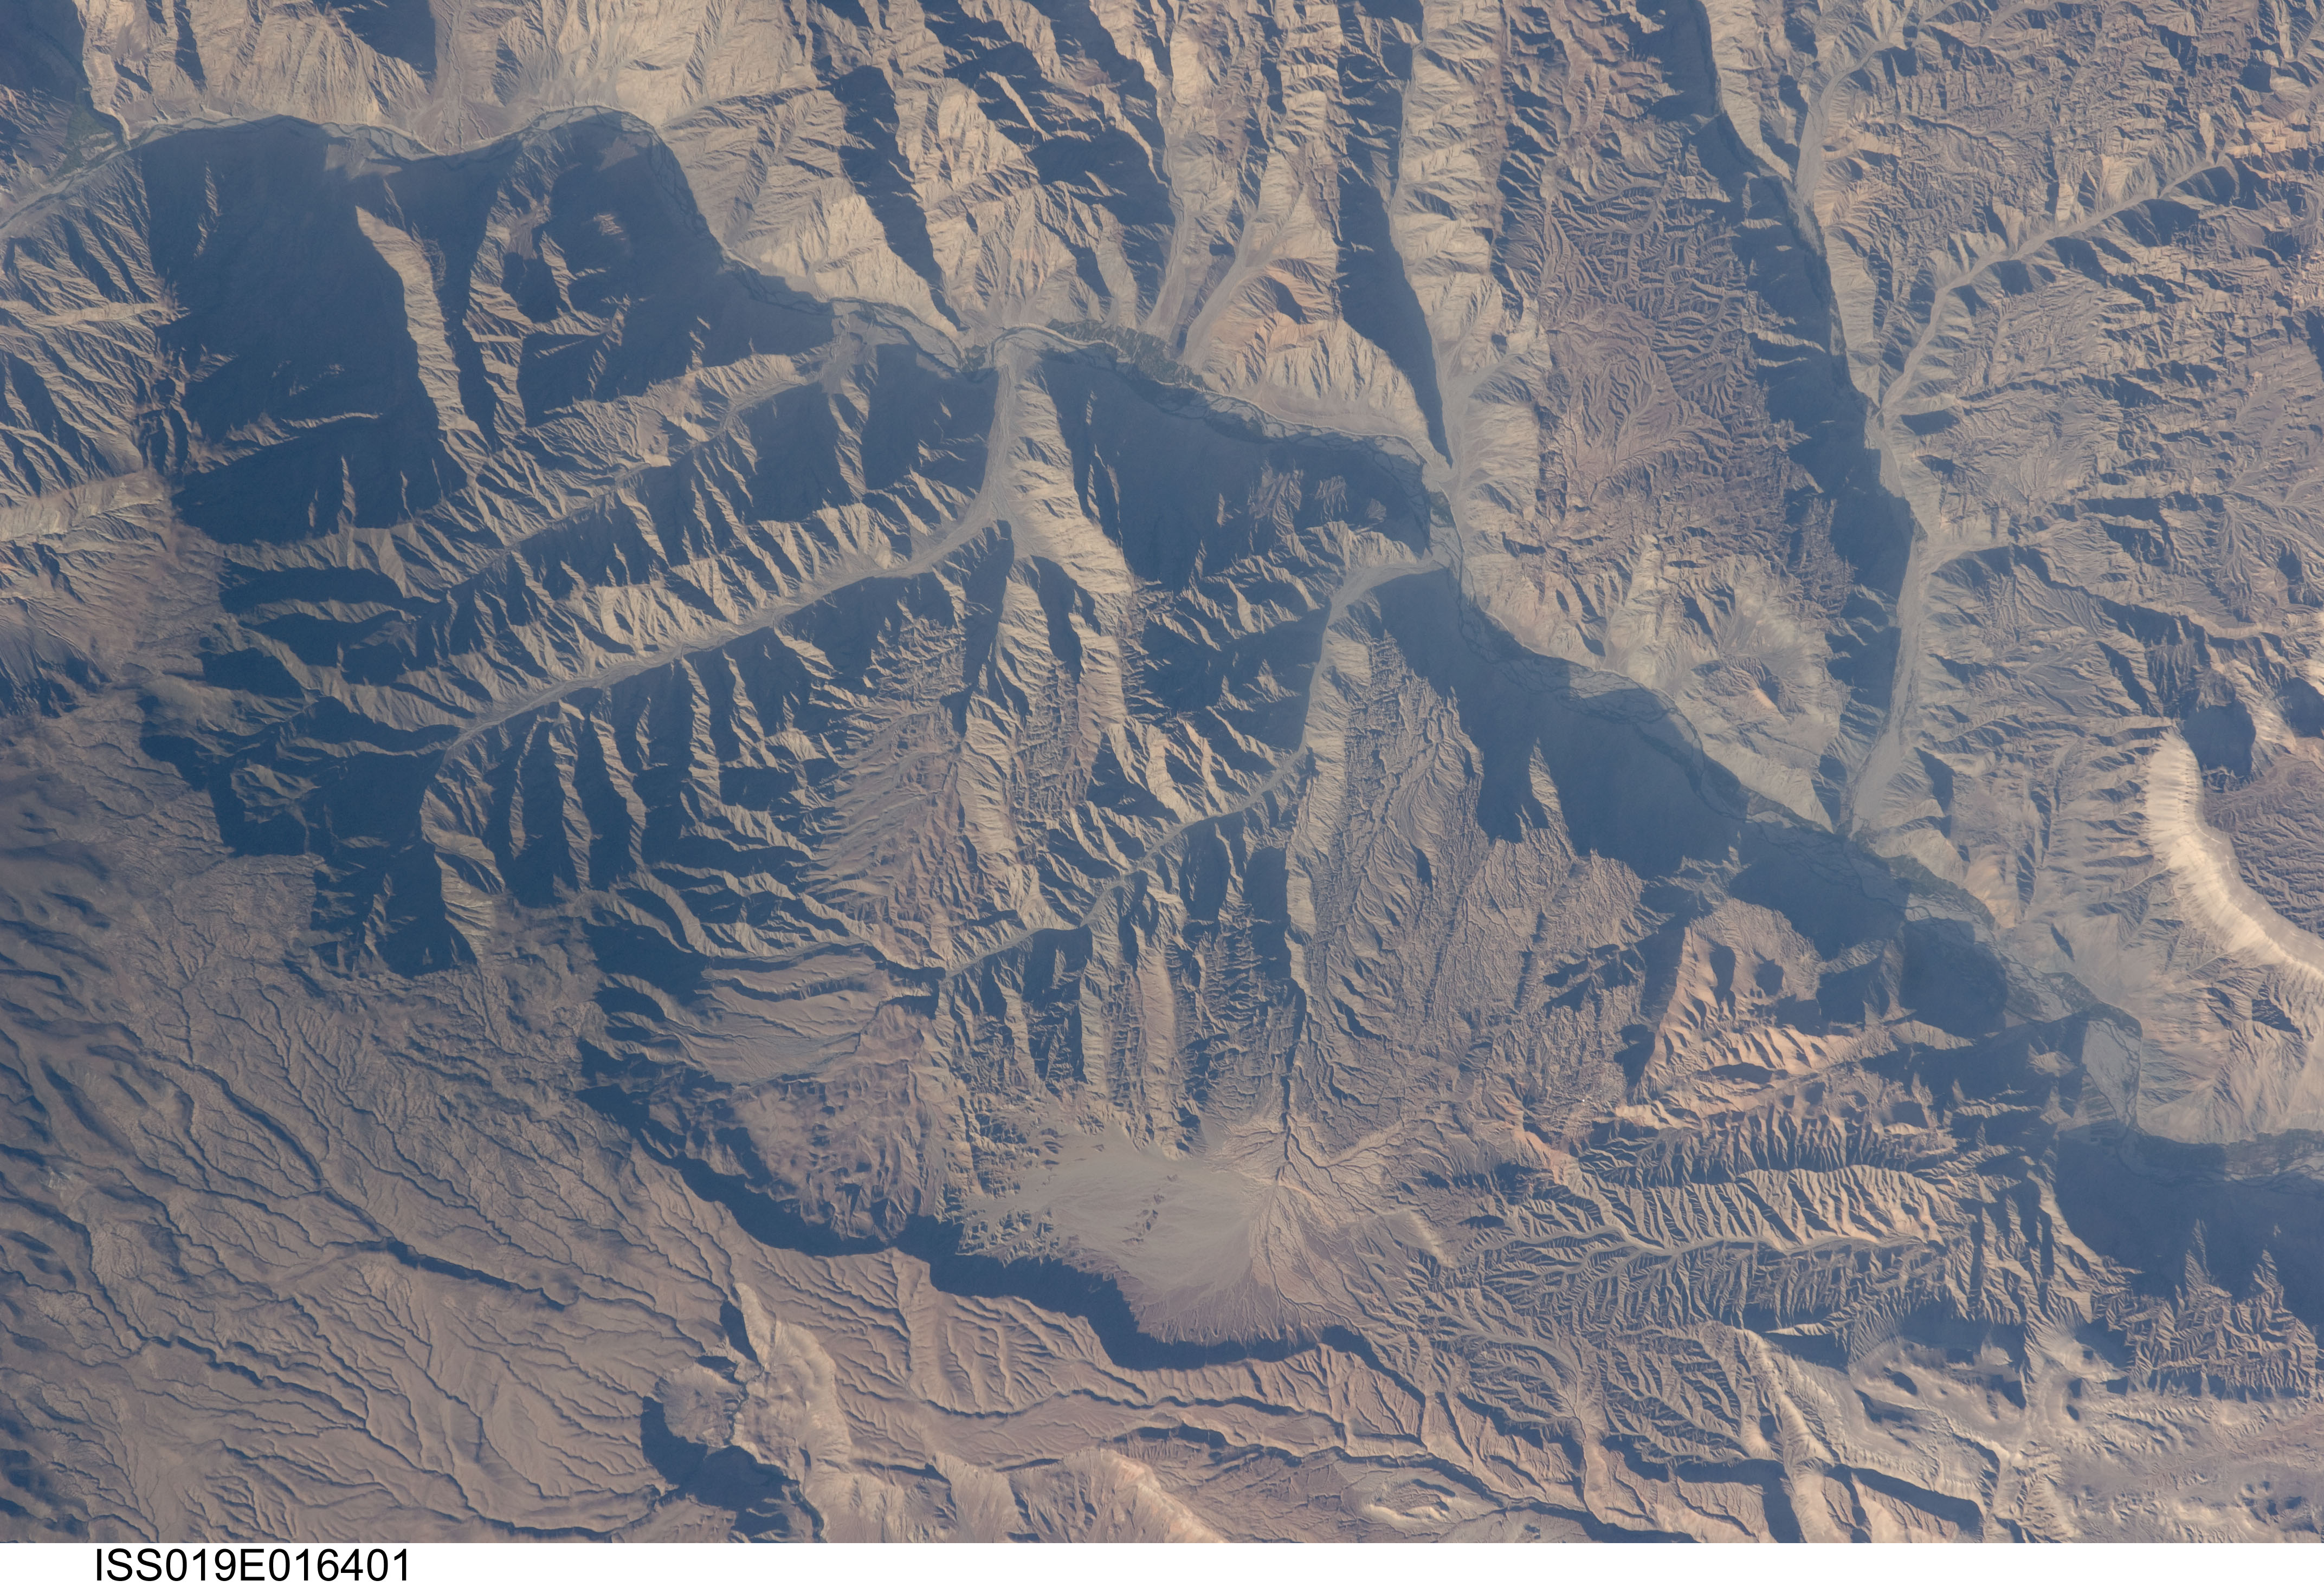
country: PERU
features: OCONA R. V., AGR., RAVINES, CANYONS
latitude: -15.8
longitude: -73.1
